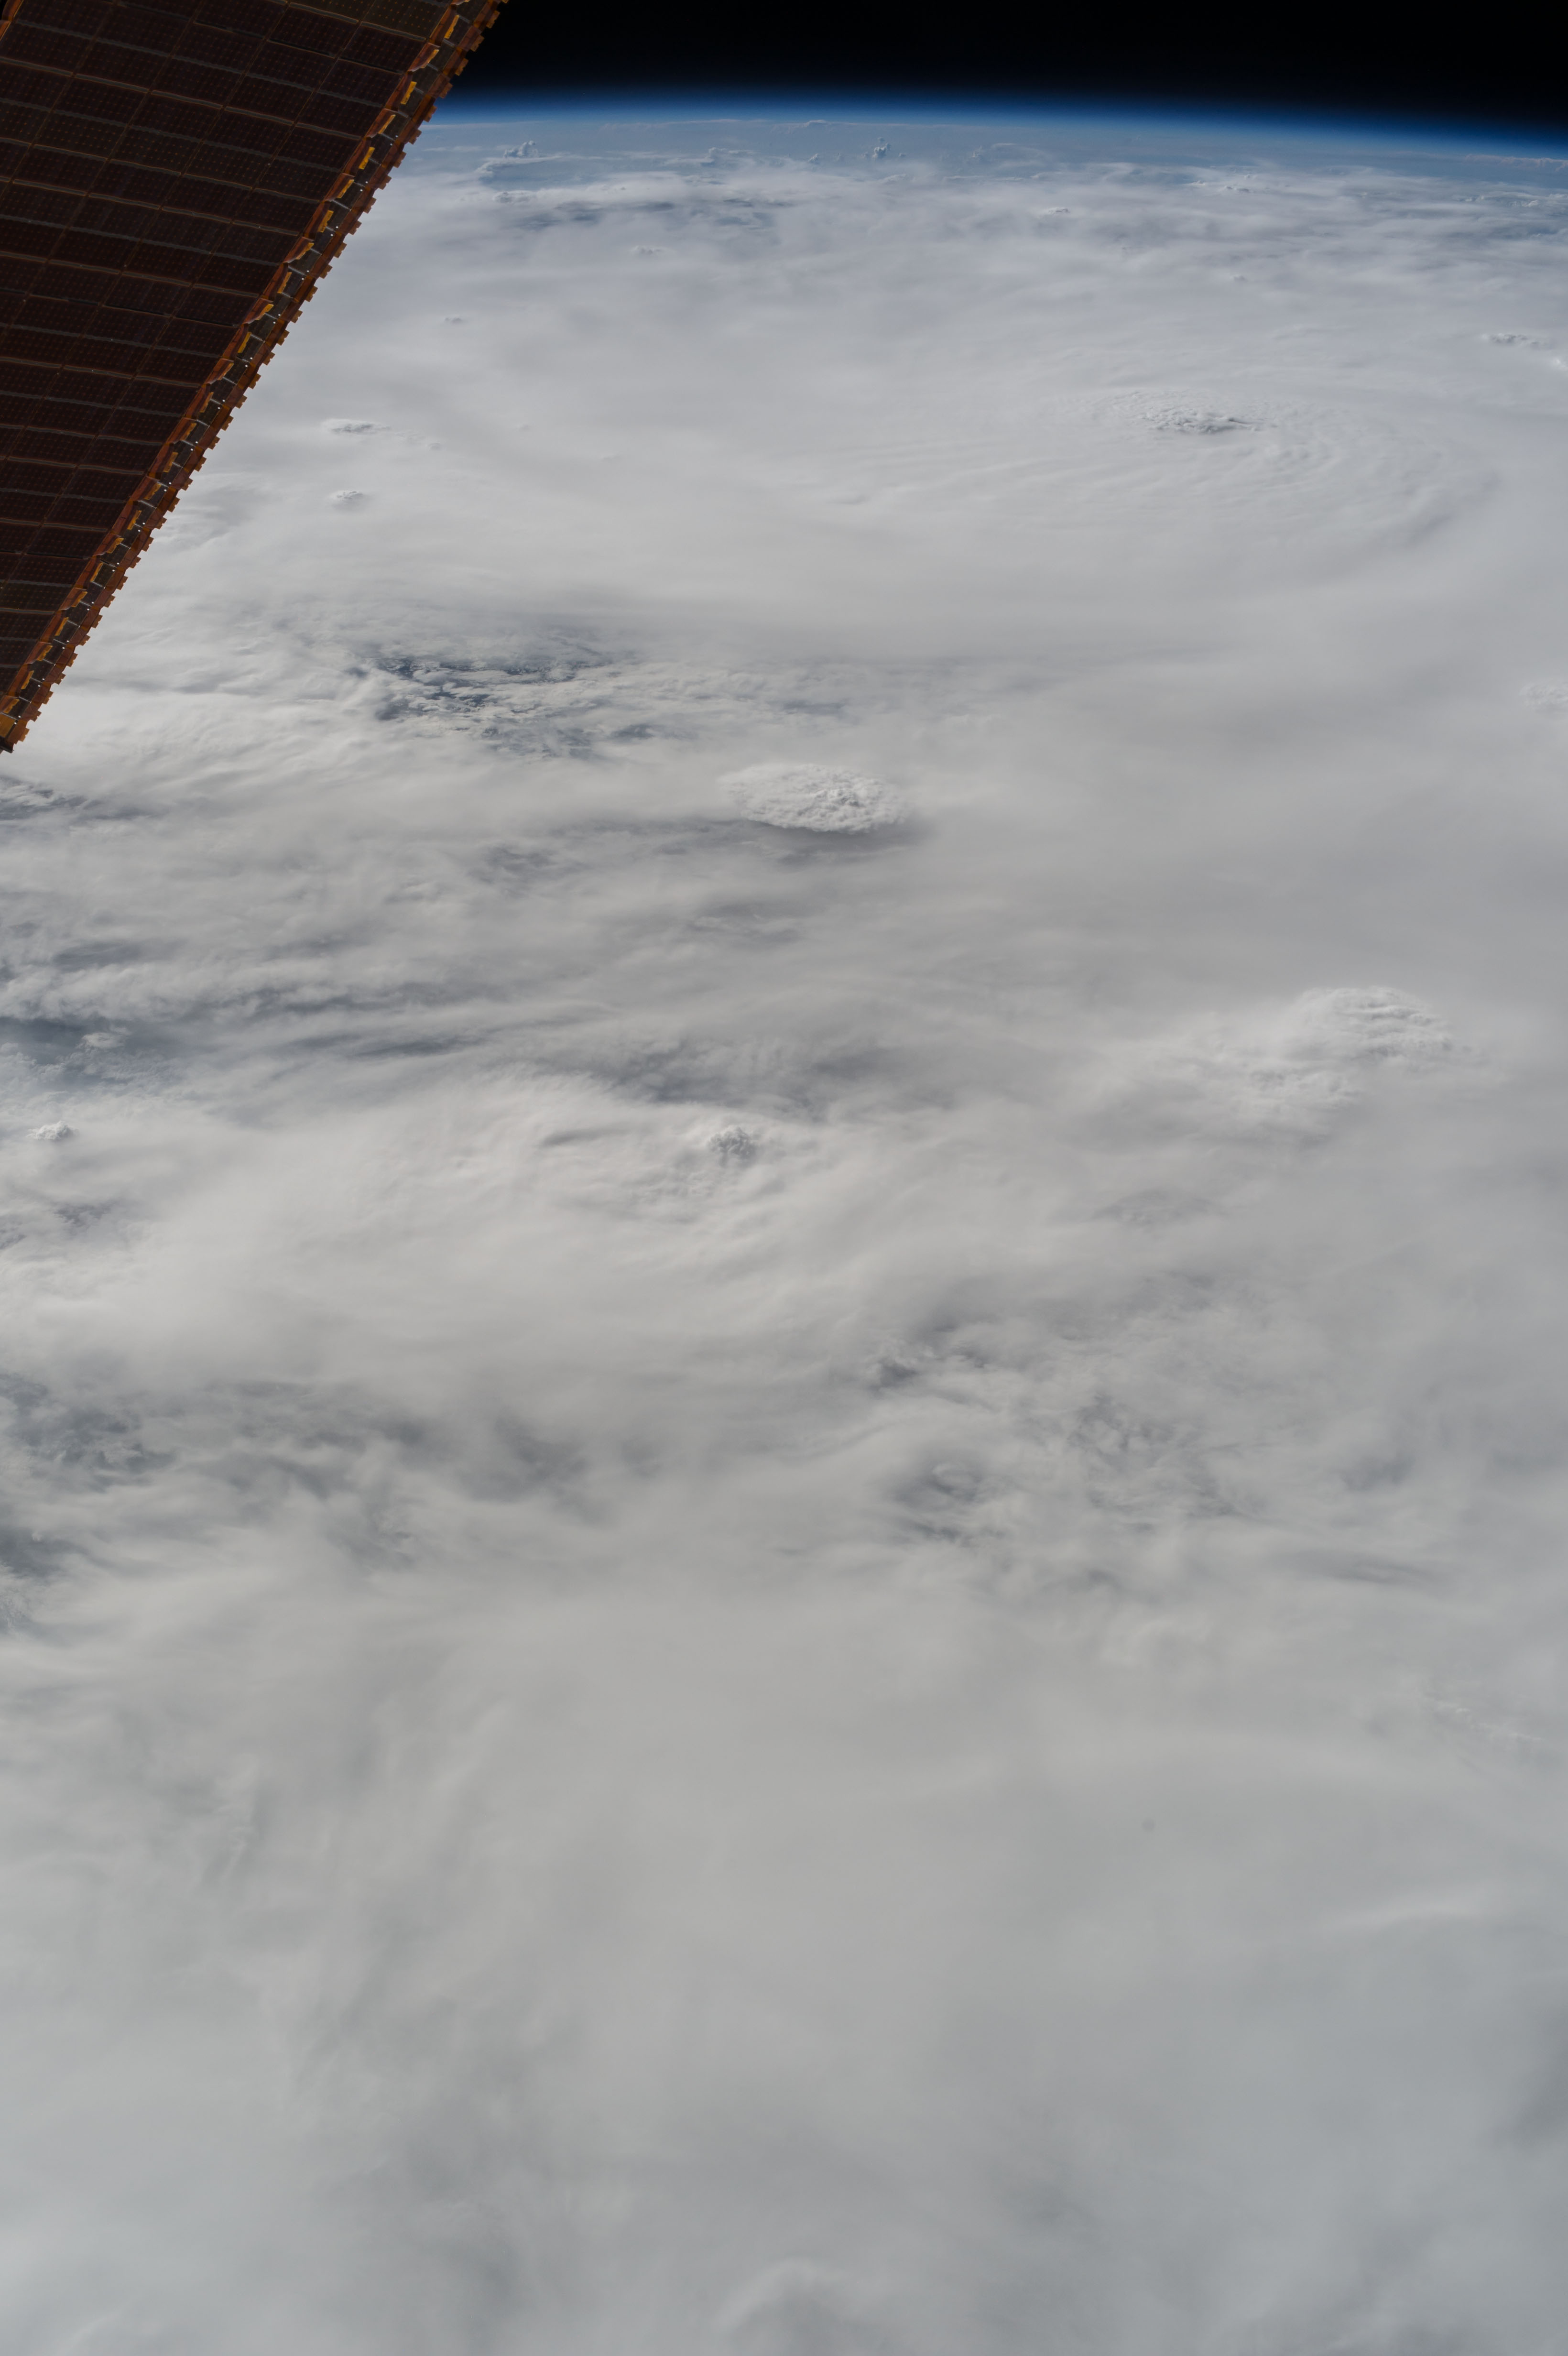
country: COLOMBIA
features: PAN-MAJOR HURRICANE MATTHEW, EYE FEATURE, EARTH LIMB, HAZE, ISS
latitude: 13.5
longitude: -73.5
